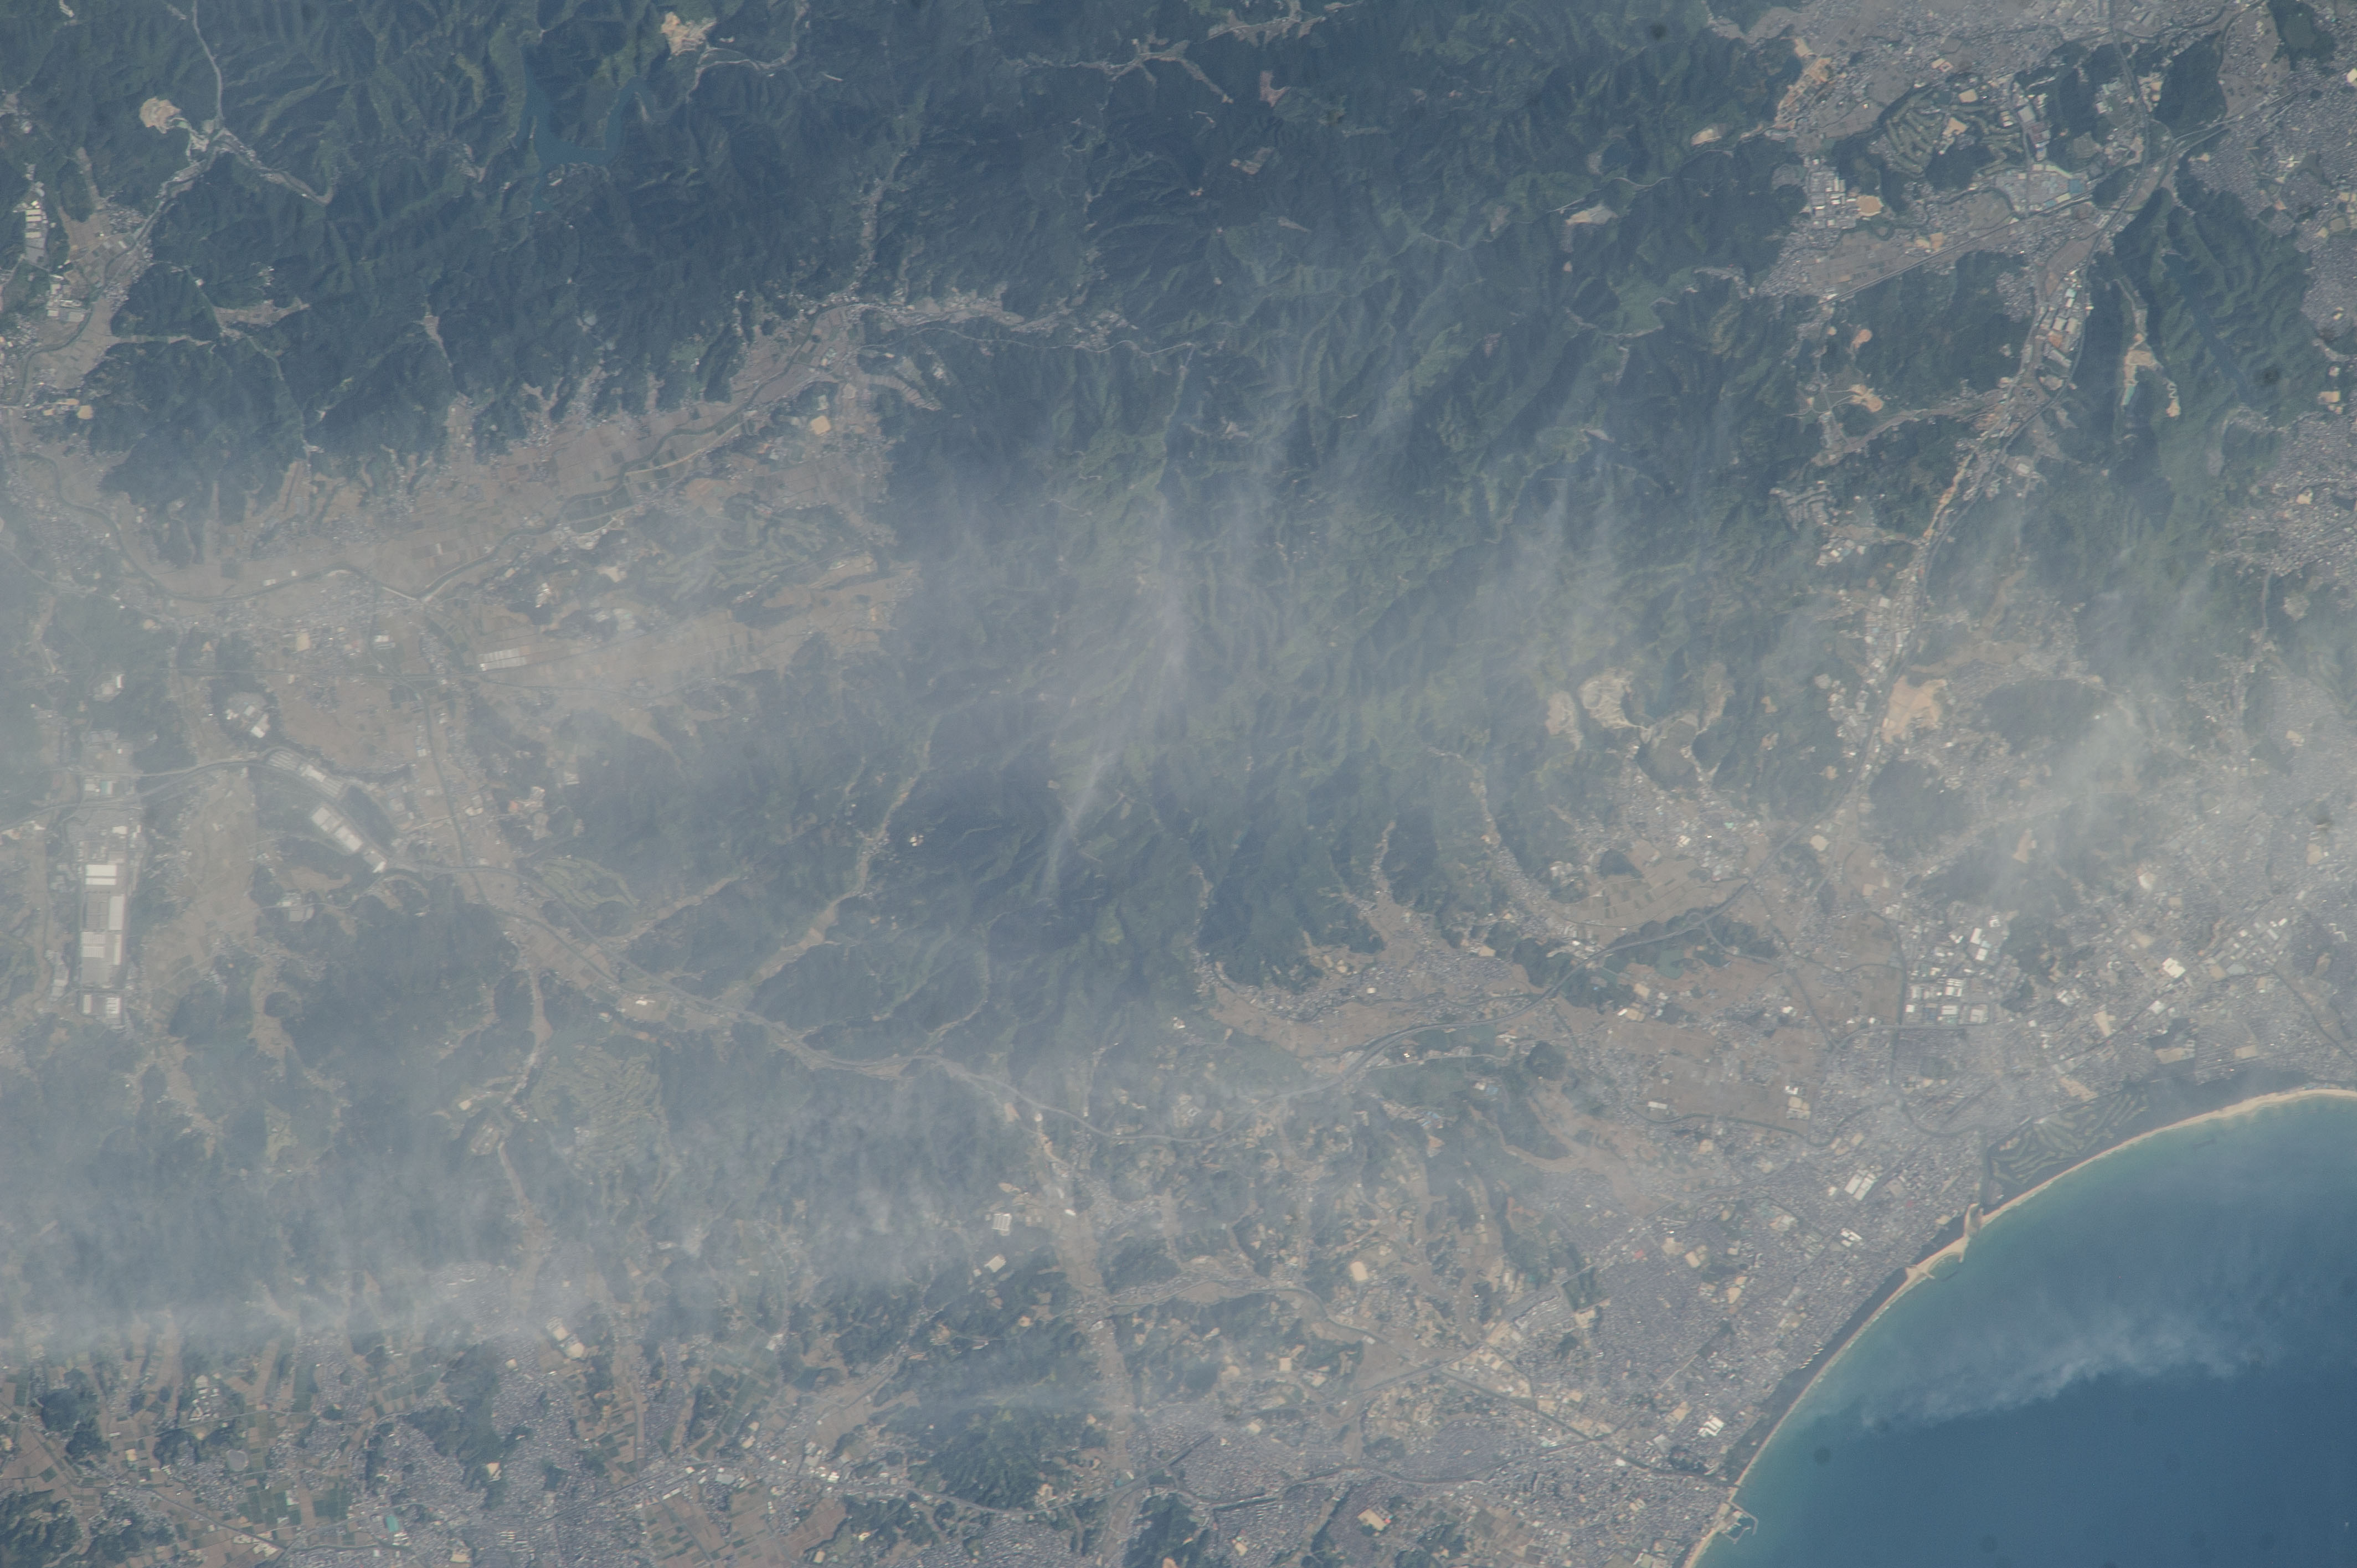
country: JAPAN
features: KOGA CITY, FUKUOKA KOKUSAI CC, FUKUOKA, JAPAN,KOGA, FUKUTSU, MIYAWAKA, FUKUOKA PERFECTURE, S.W. JAPANN. KYUSHU ISLAND,JAPAN, FUKUTSU CY., HONKIYAMA MT., GENKAI-NADA S.,GENKAI-NADA S.,HONKIYAMA
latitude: 33.7
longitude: 130.5
